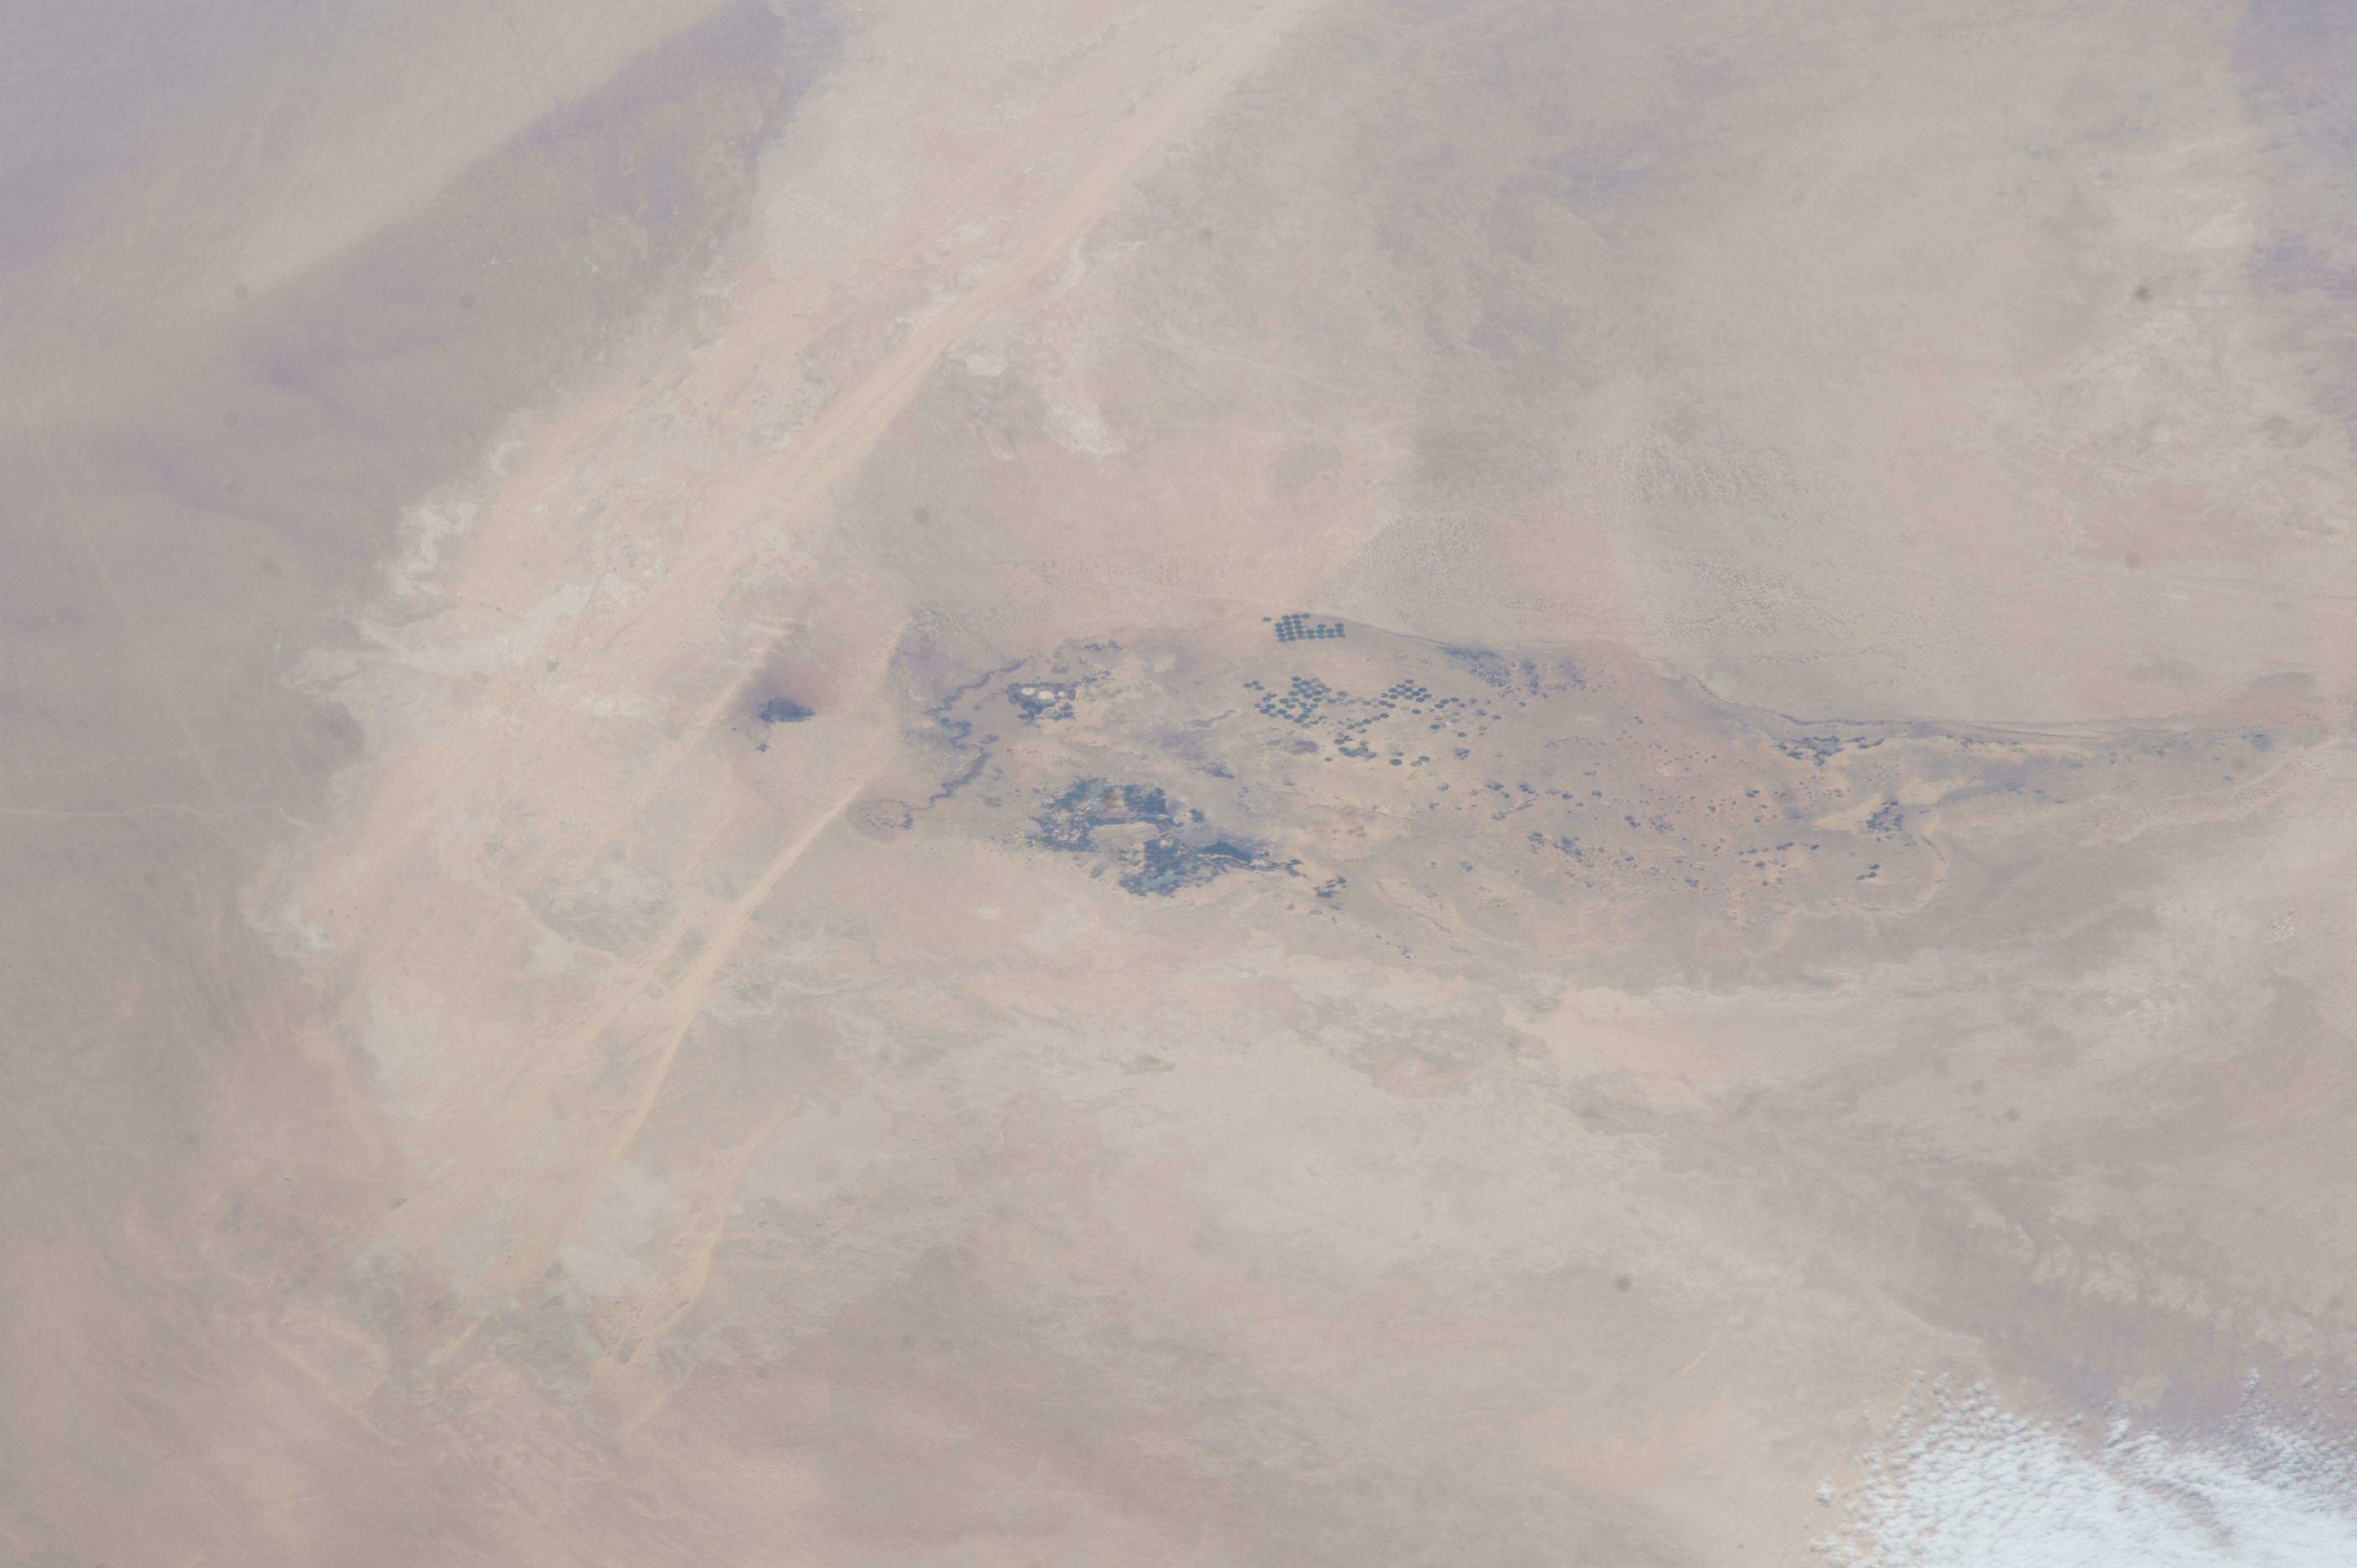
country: EGYPT
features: BAHARIYA, BAWITI, EL-HARRA AL WAHA GANOUB ELWADY (FARMLANDS), DESERT
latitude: 28.3
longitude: 29.0
